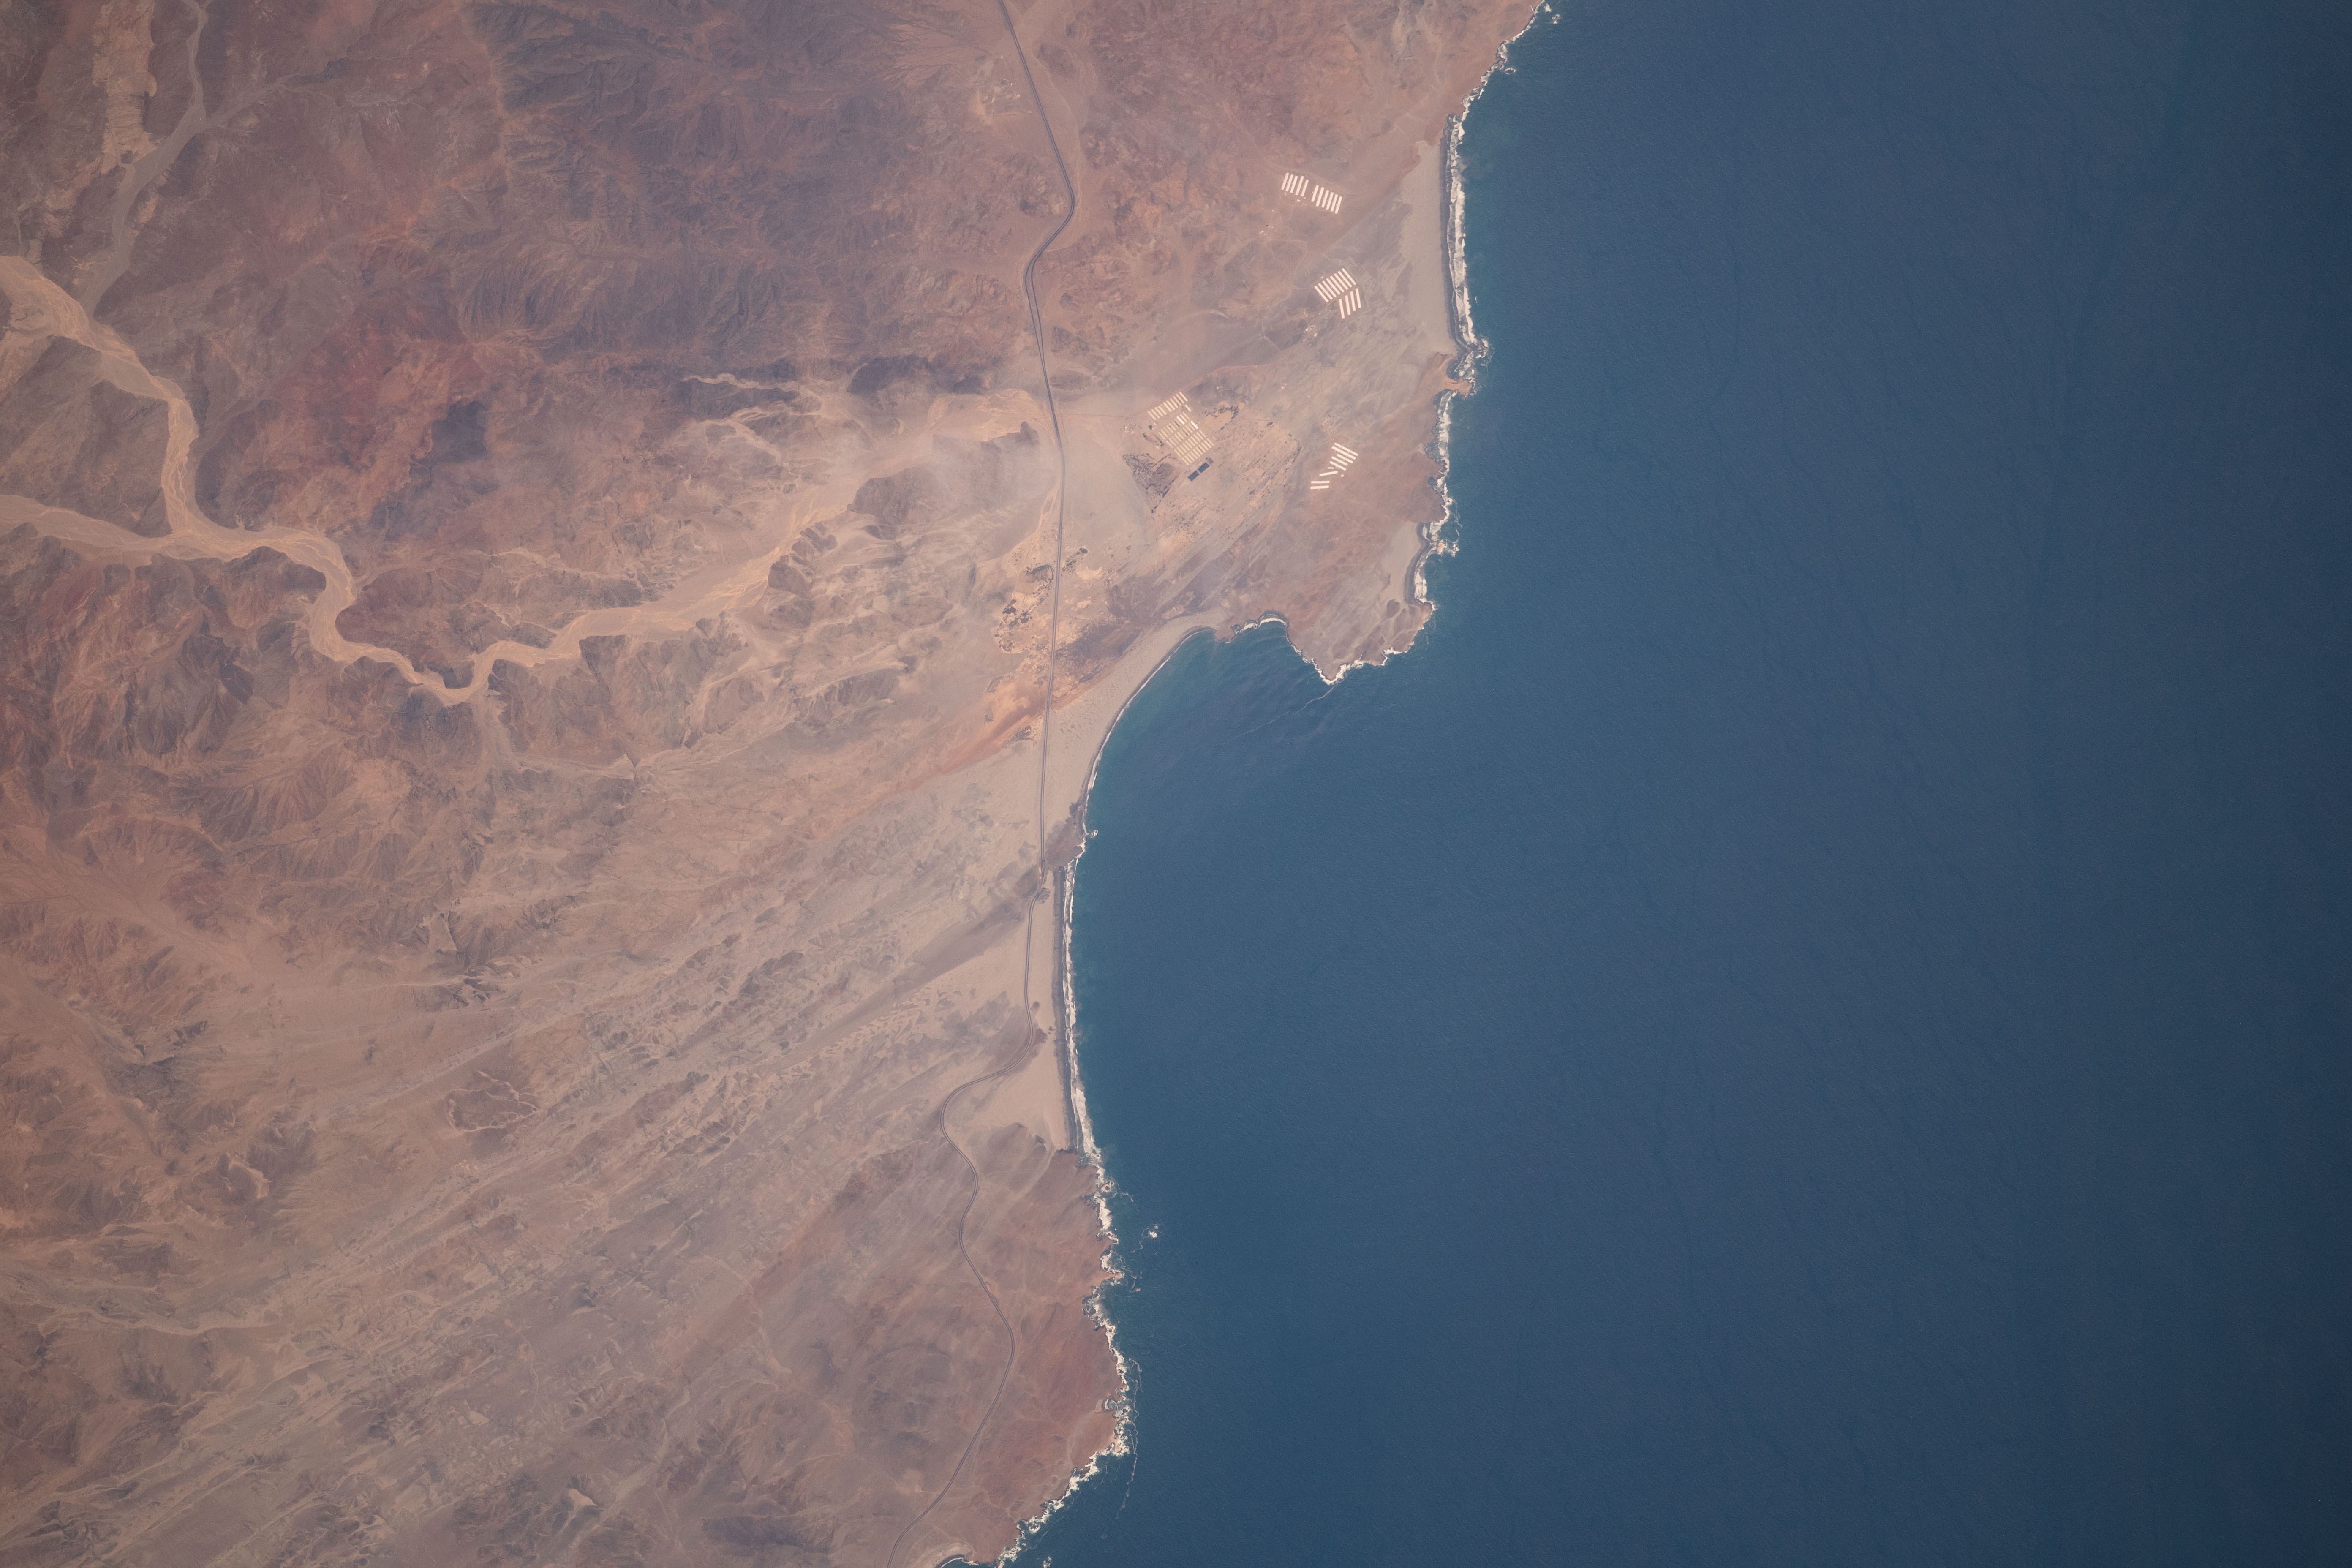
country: PERU
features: COASTLINE
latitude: -10.4
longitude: -78.0
